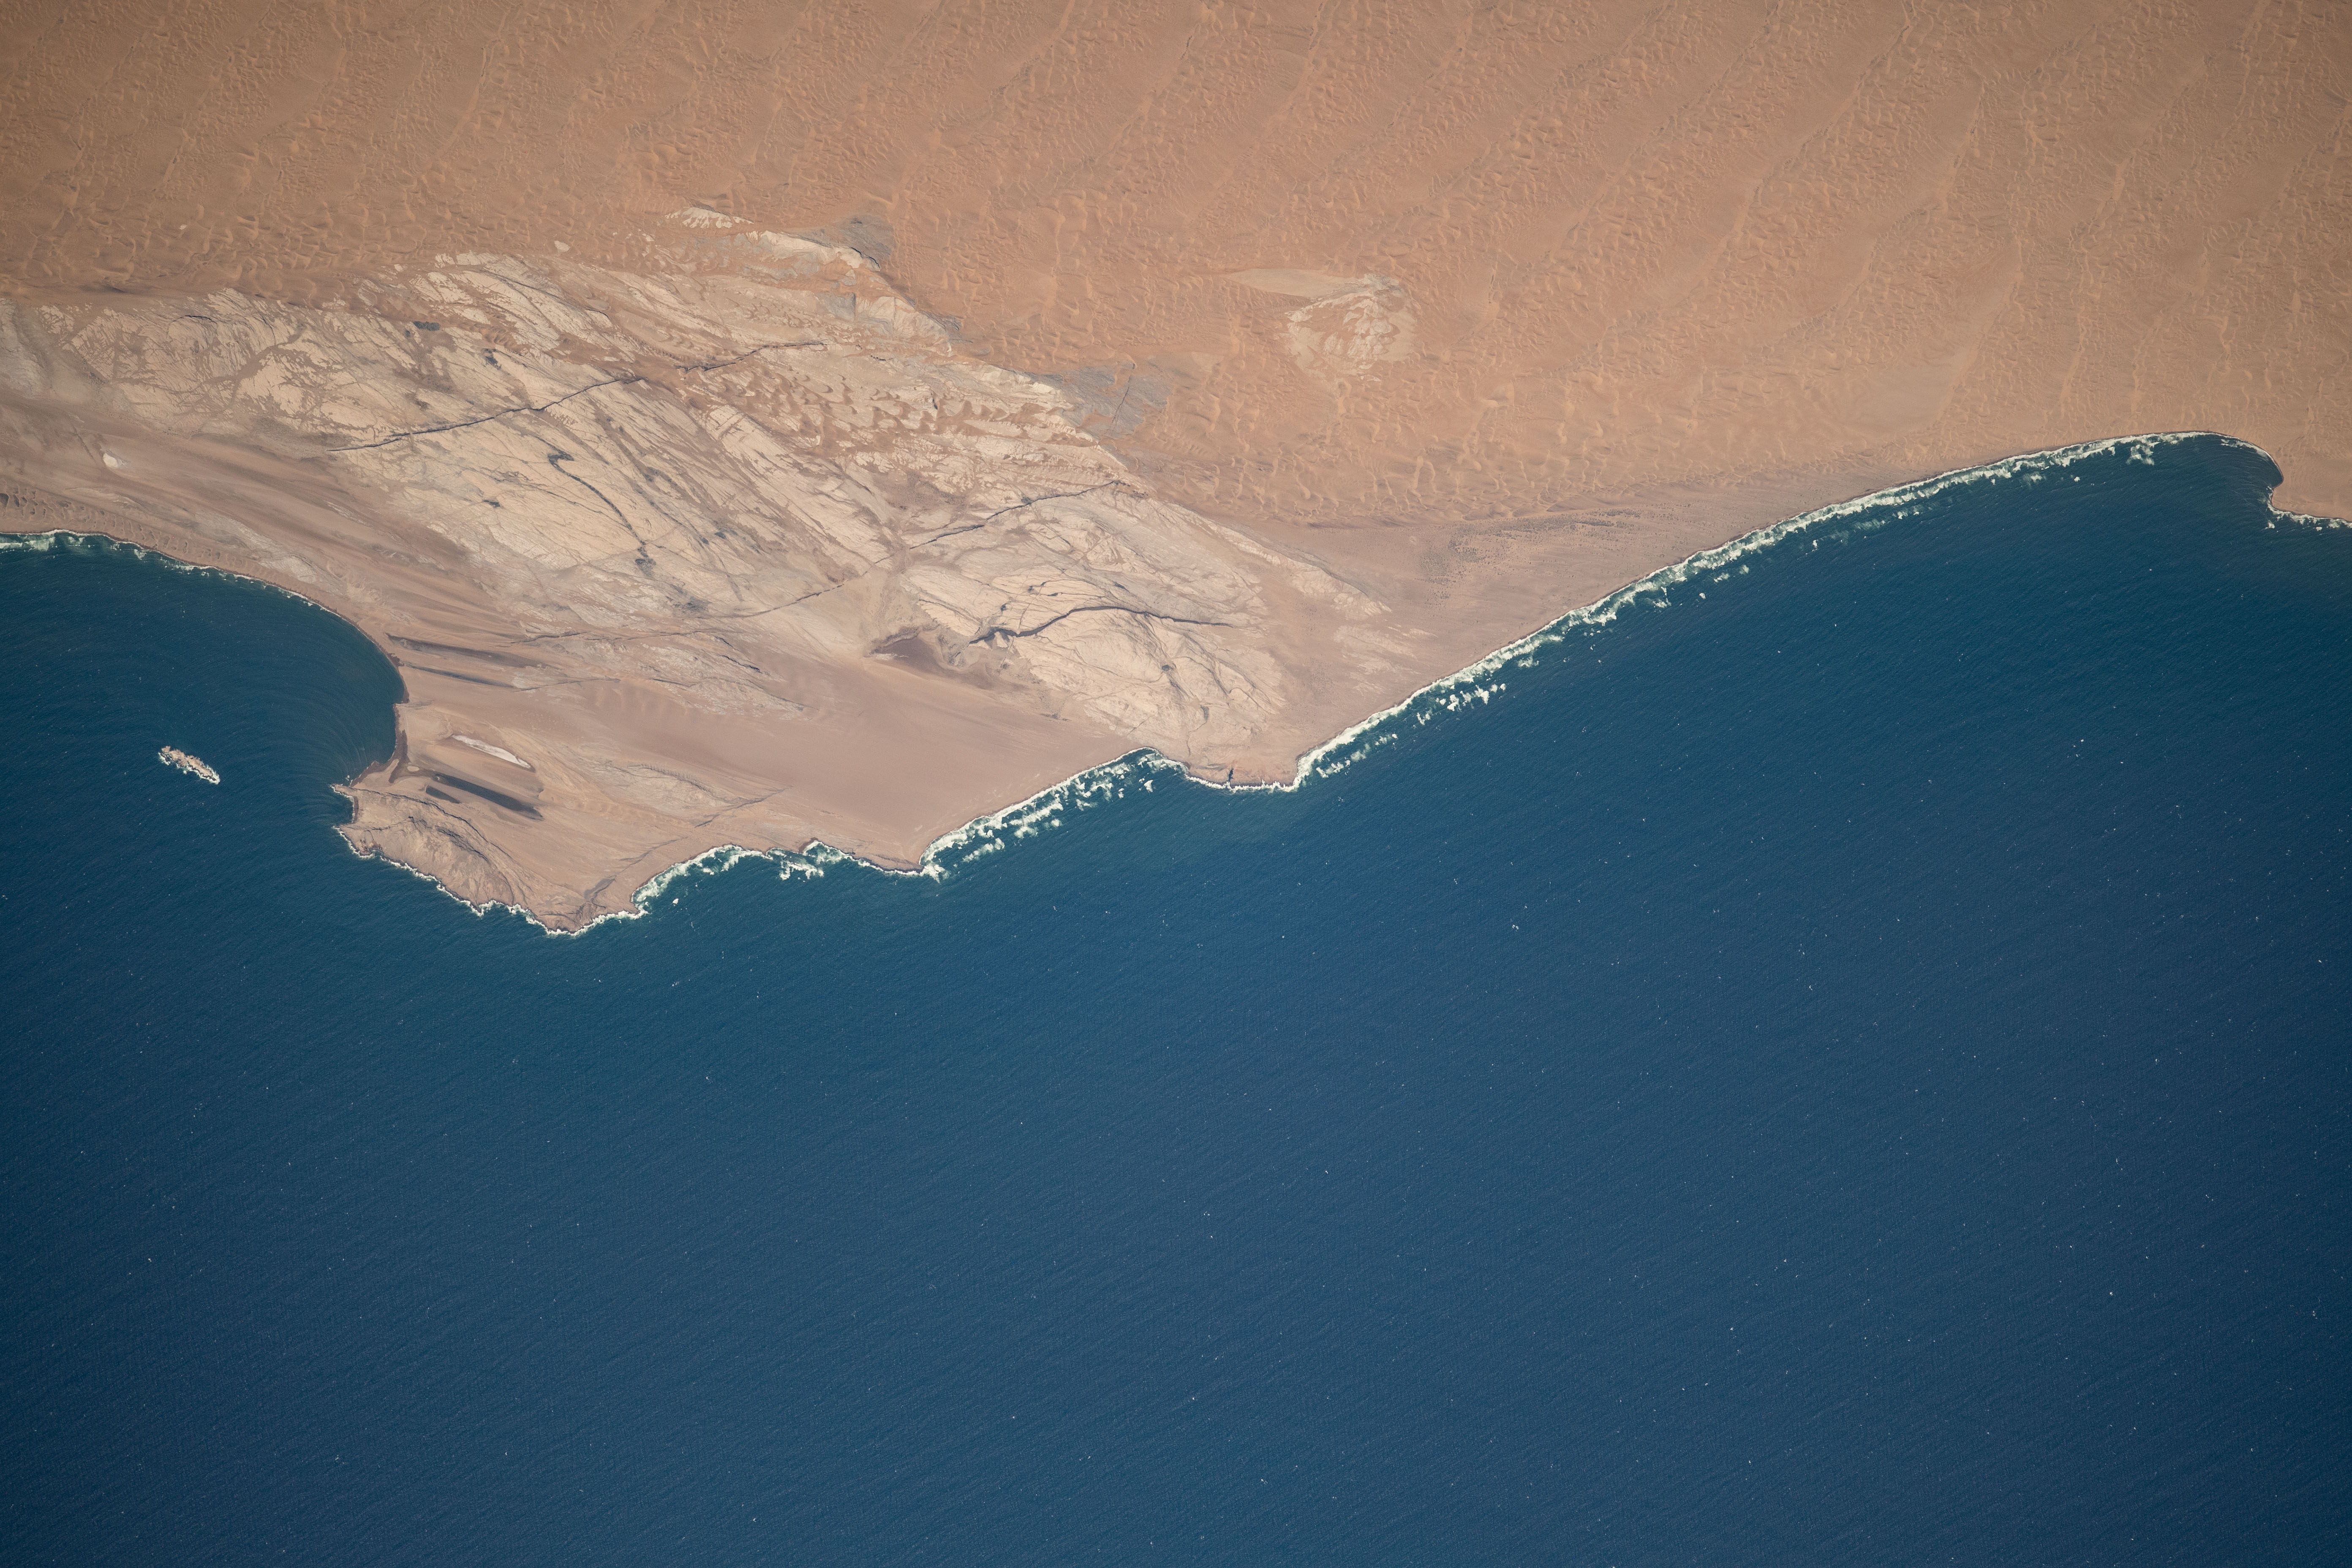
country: NAMIBIA
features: NAMIB DESERT, SADDLE HILL
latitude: -25.8
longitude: 14.9
